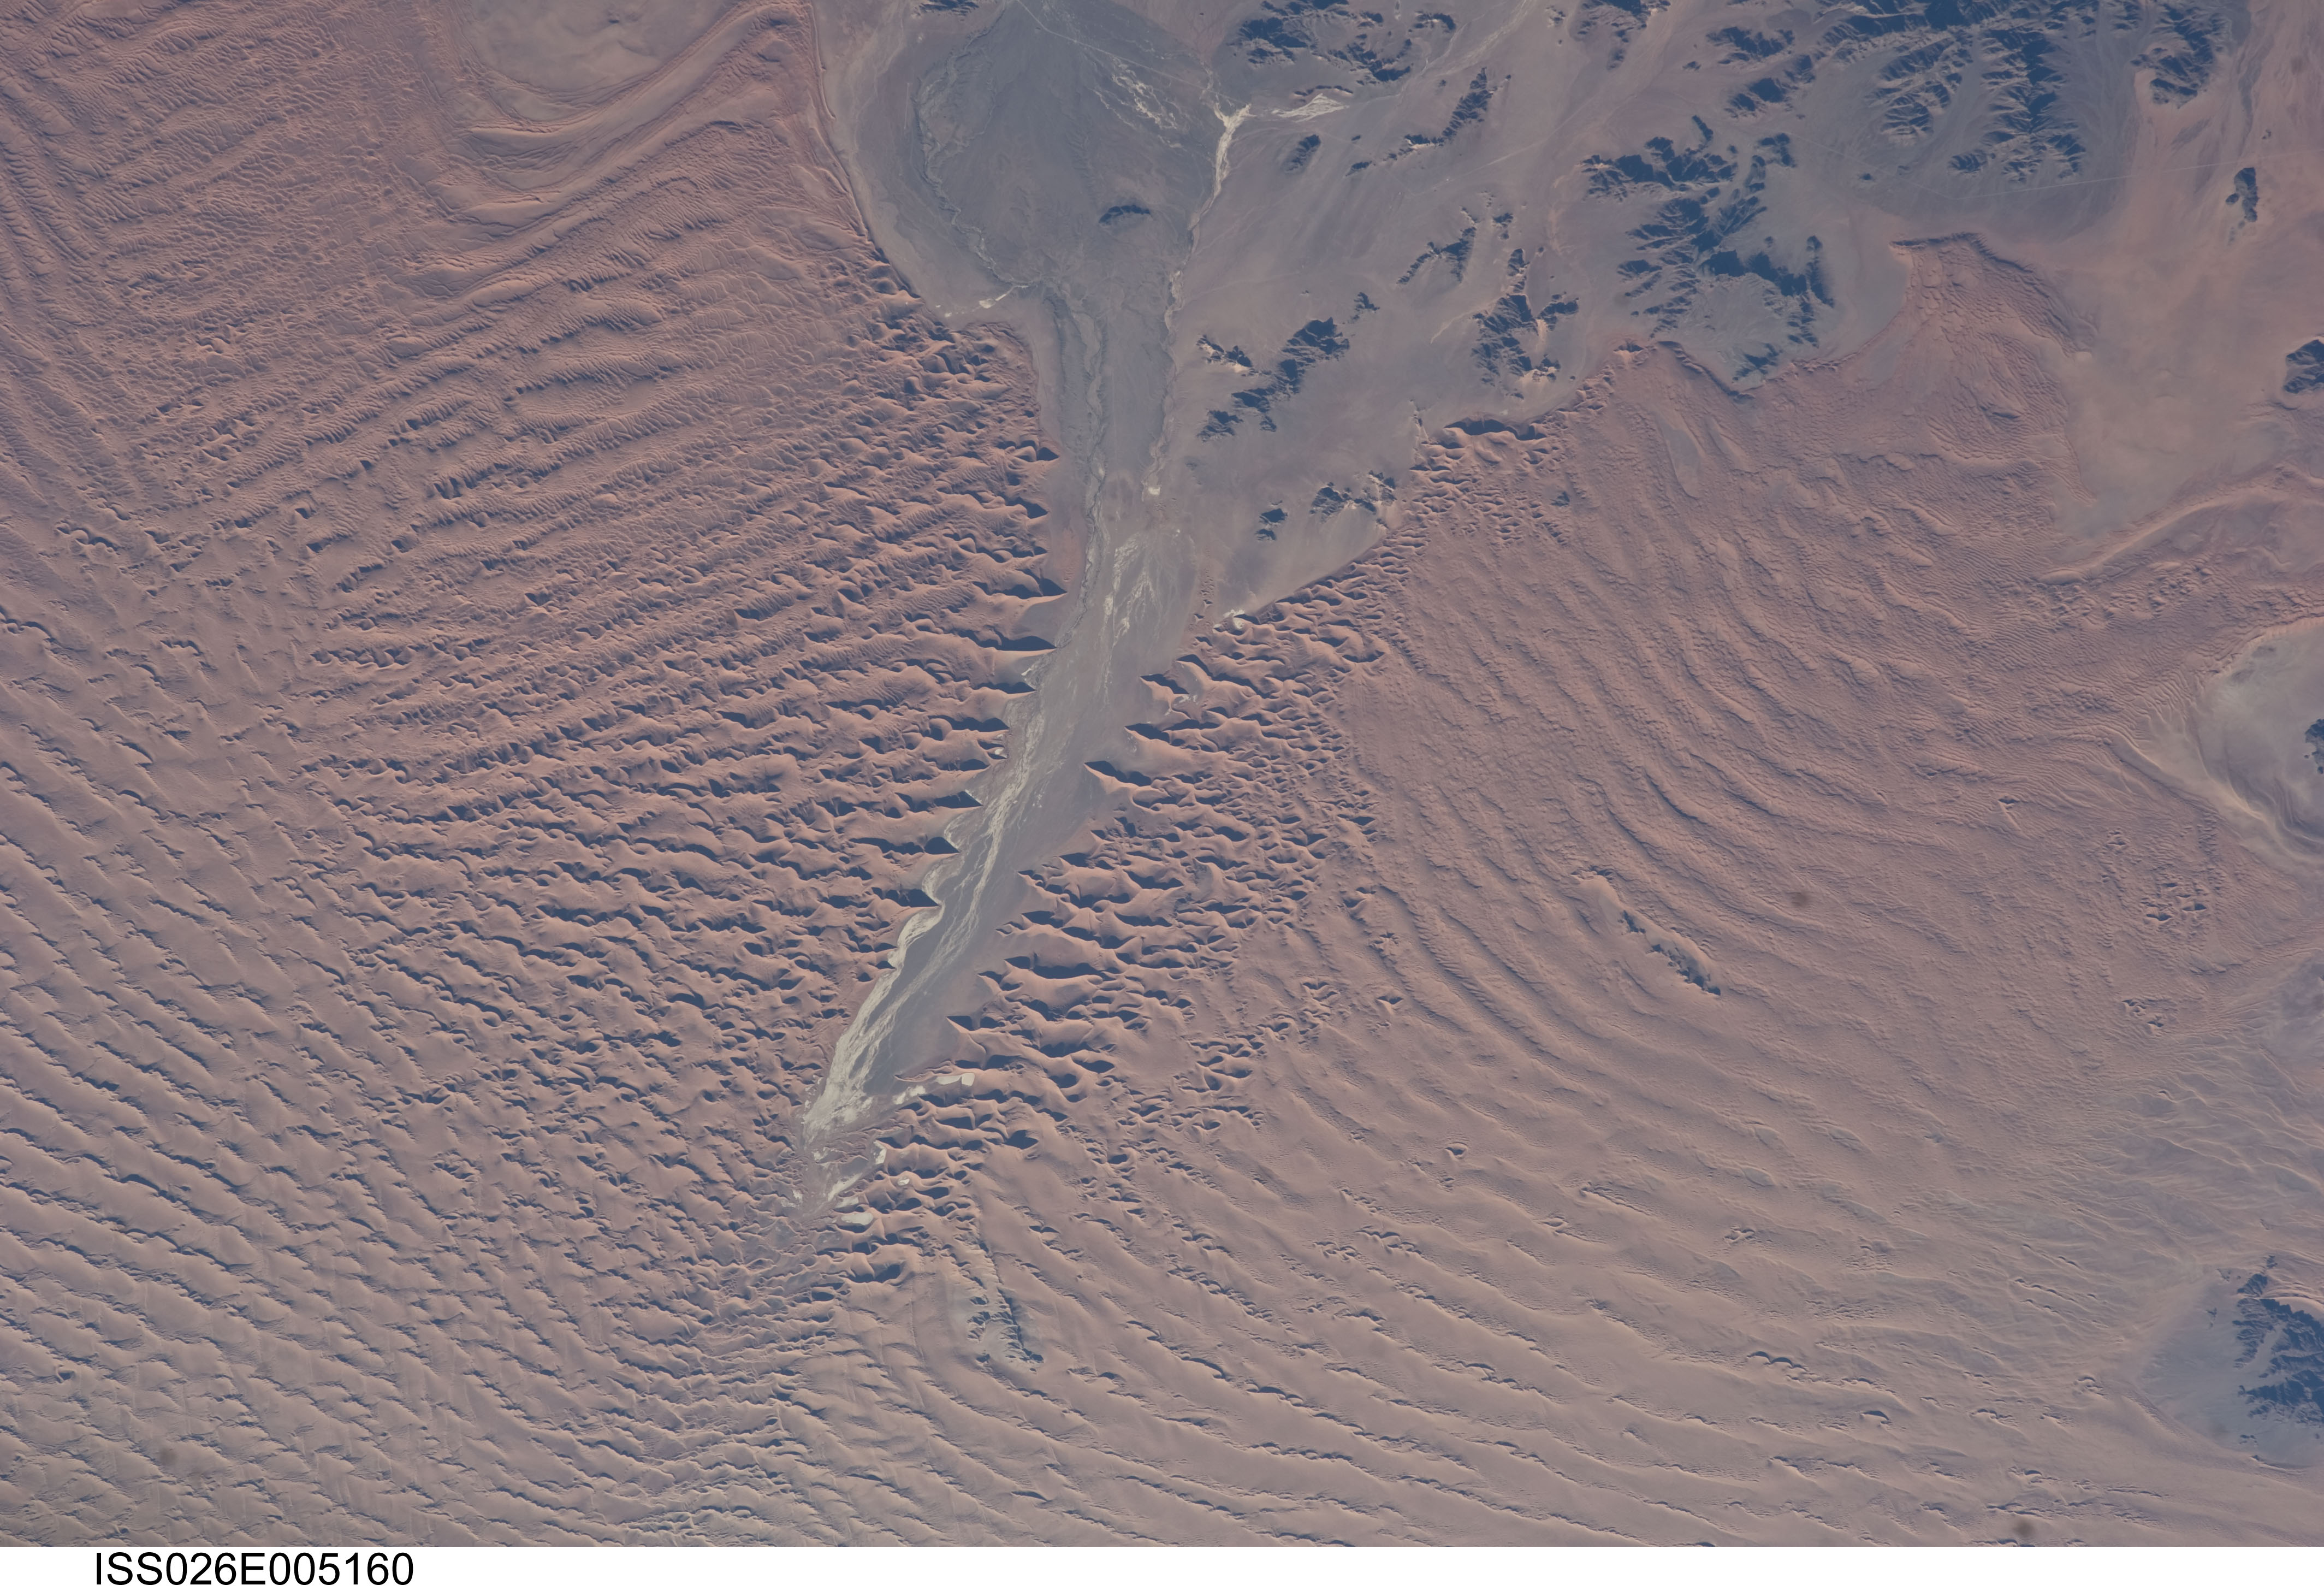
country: NAMIBIA
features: SOSSUSVLEI LAKEBED, NAMIB DESERT, DUNE FIELD, MT. NUBIB WEST
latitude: -24.7
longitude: 15.5
